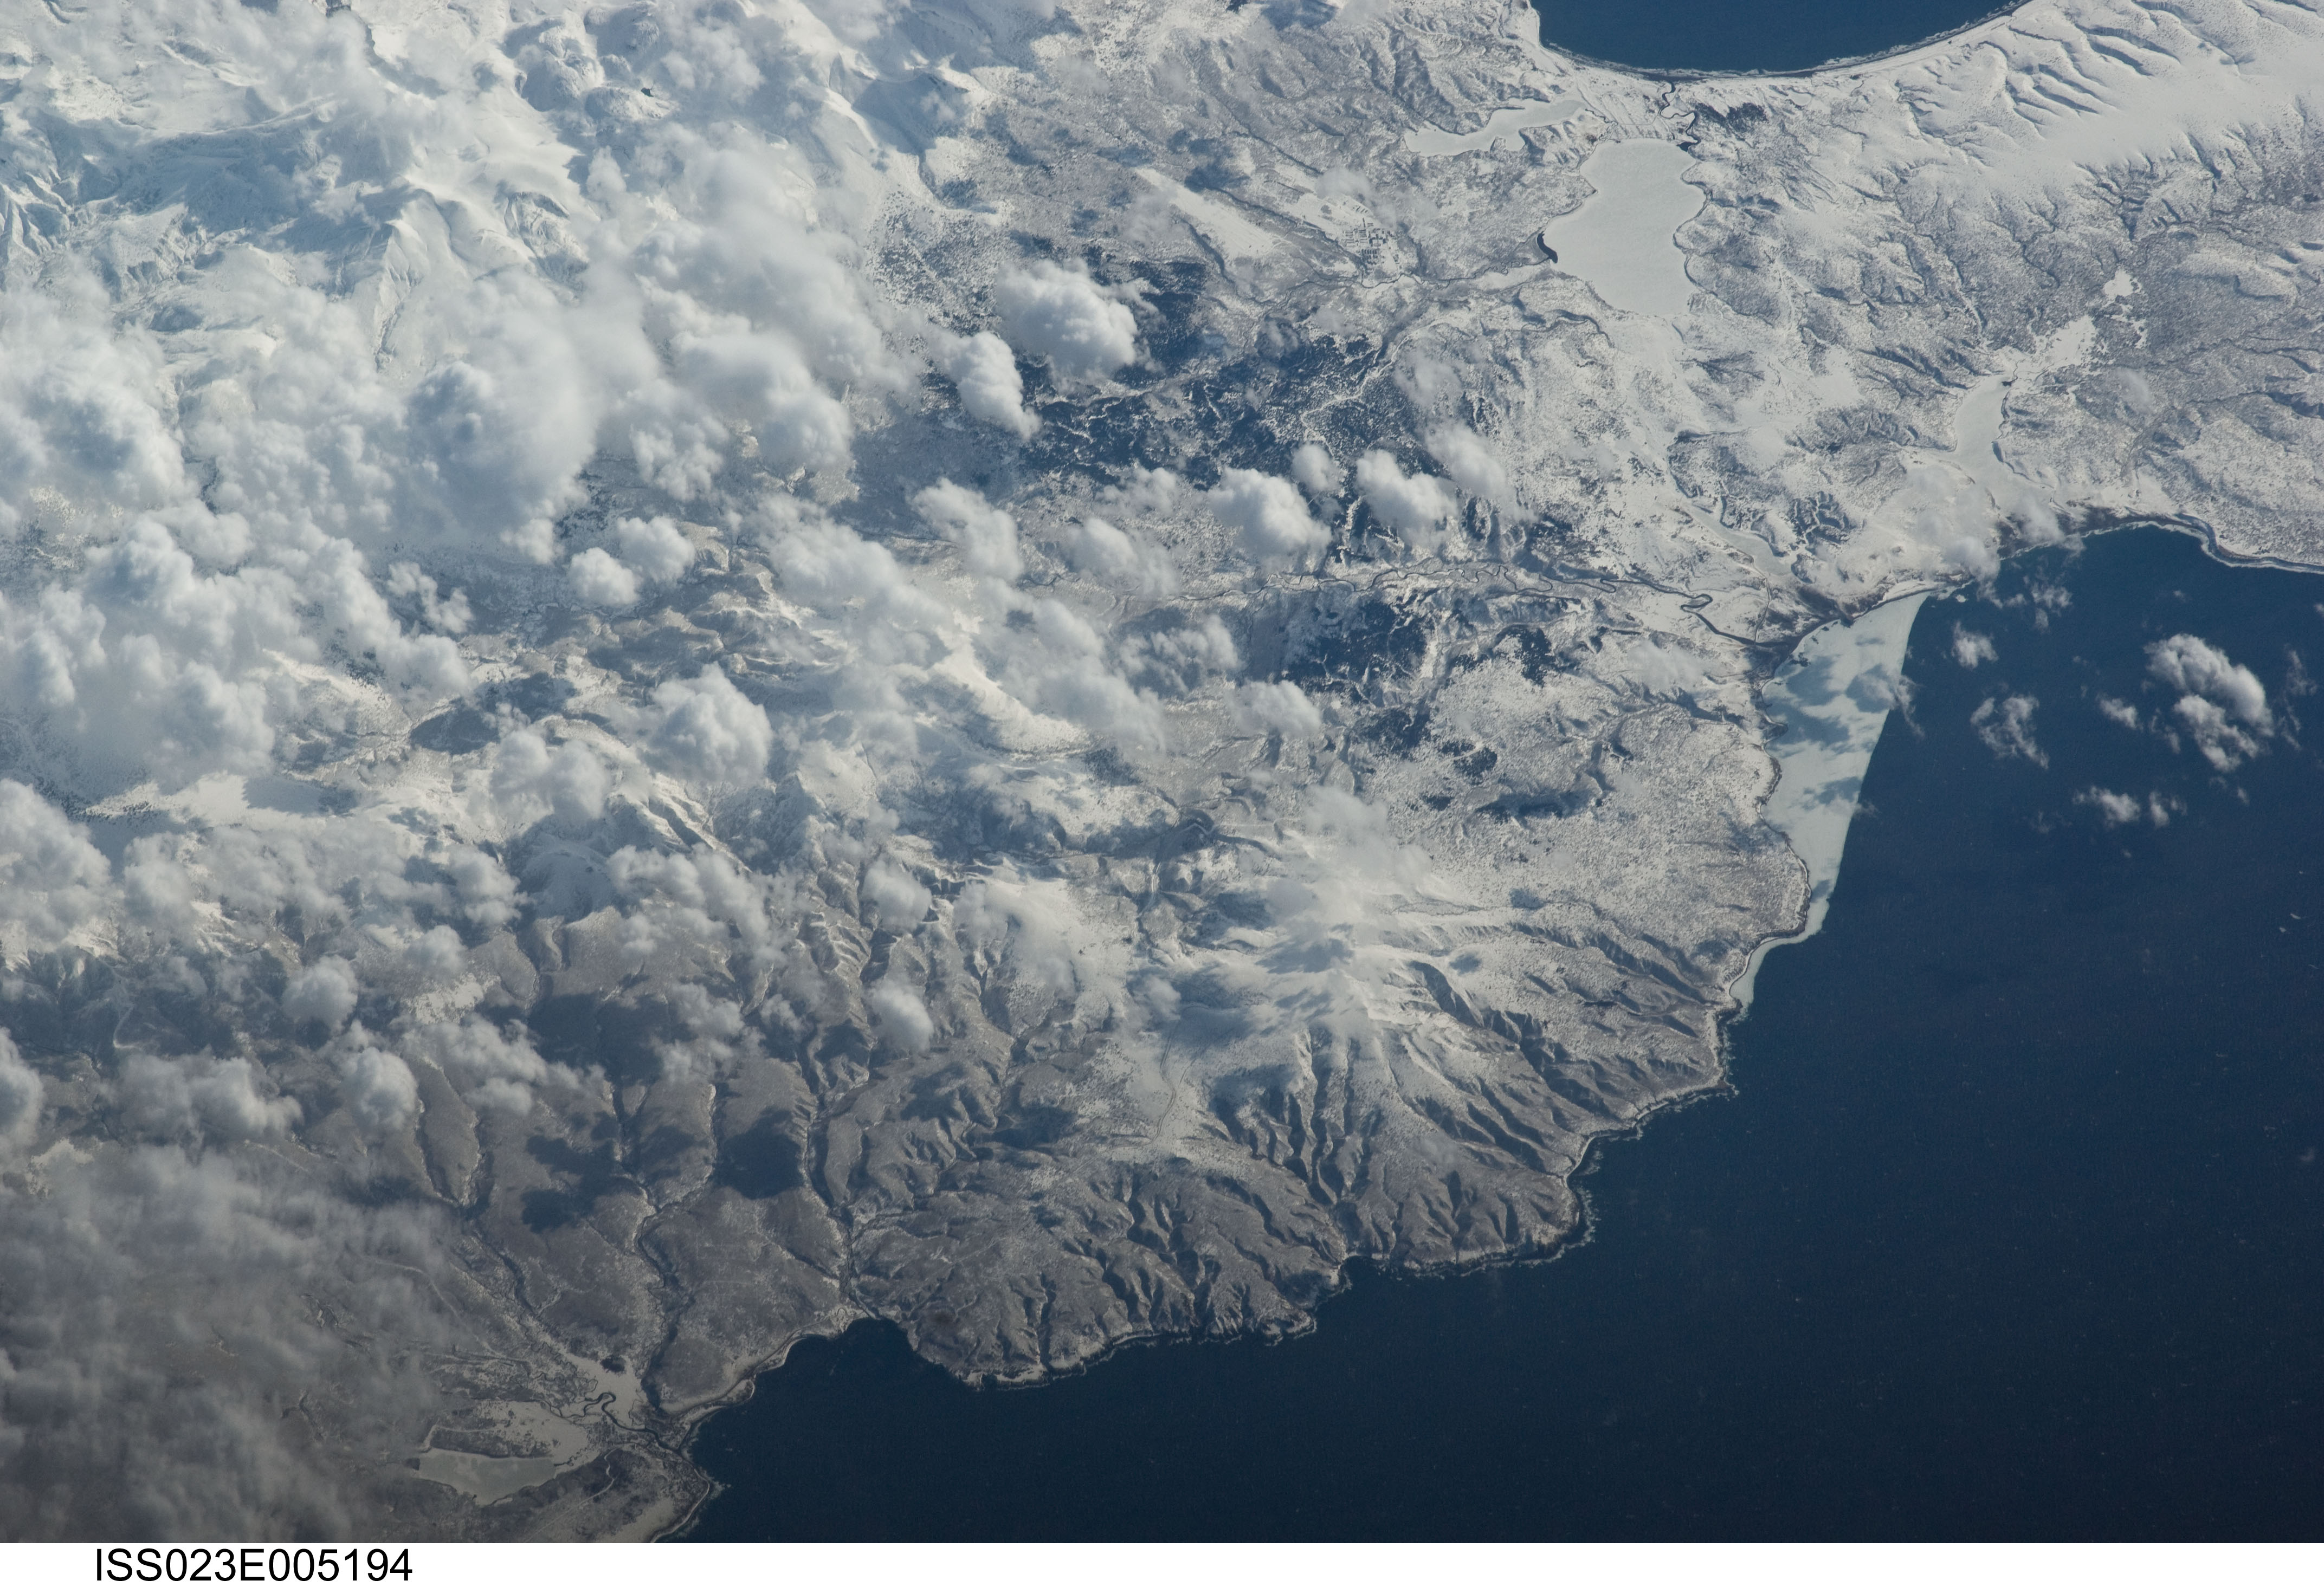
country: RUSSIAN FEDERATION
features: NORTHEAST ITURUP ISLAND, SNOW, ICE, MTS., RAVINES, FROZEN LAKES
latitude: 45.1
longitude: 147.9
